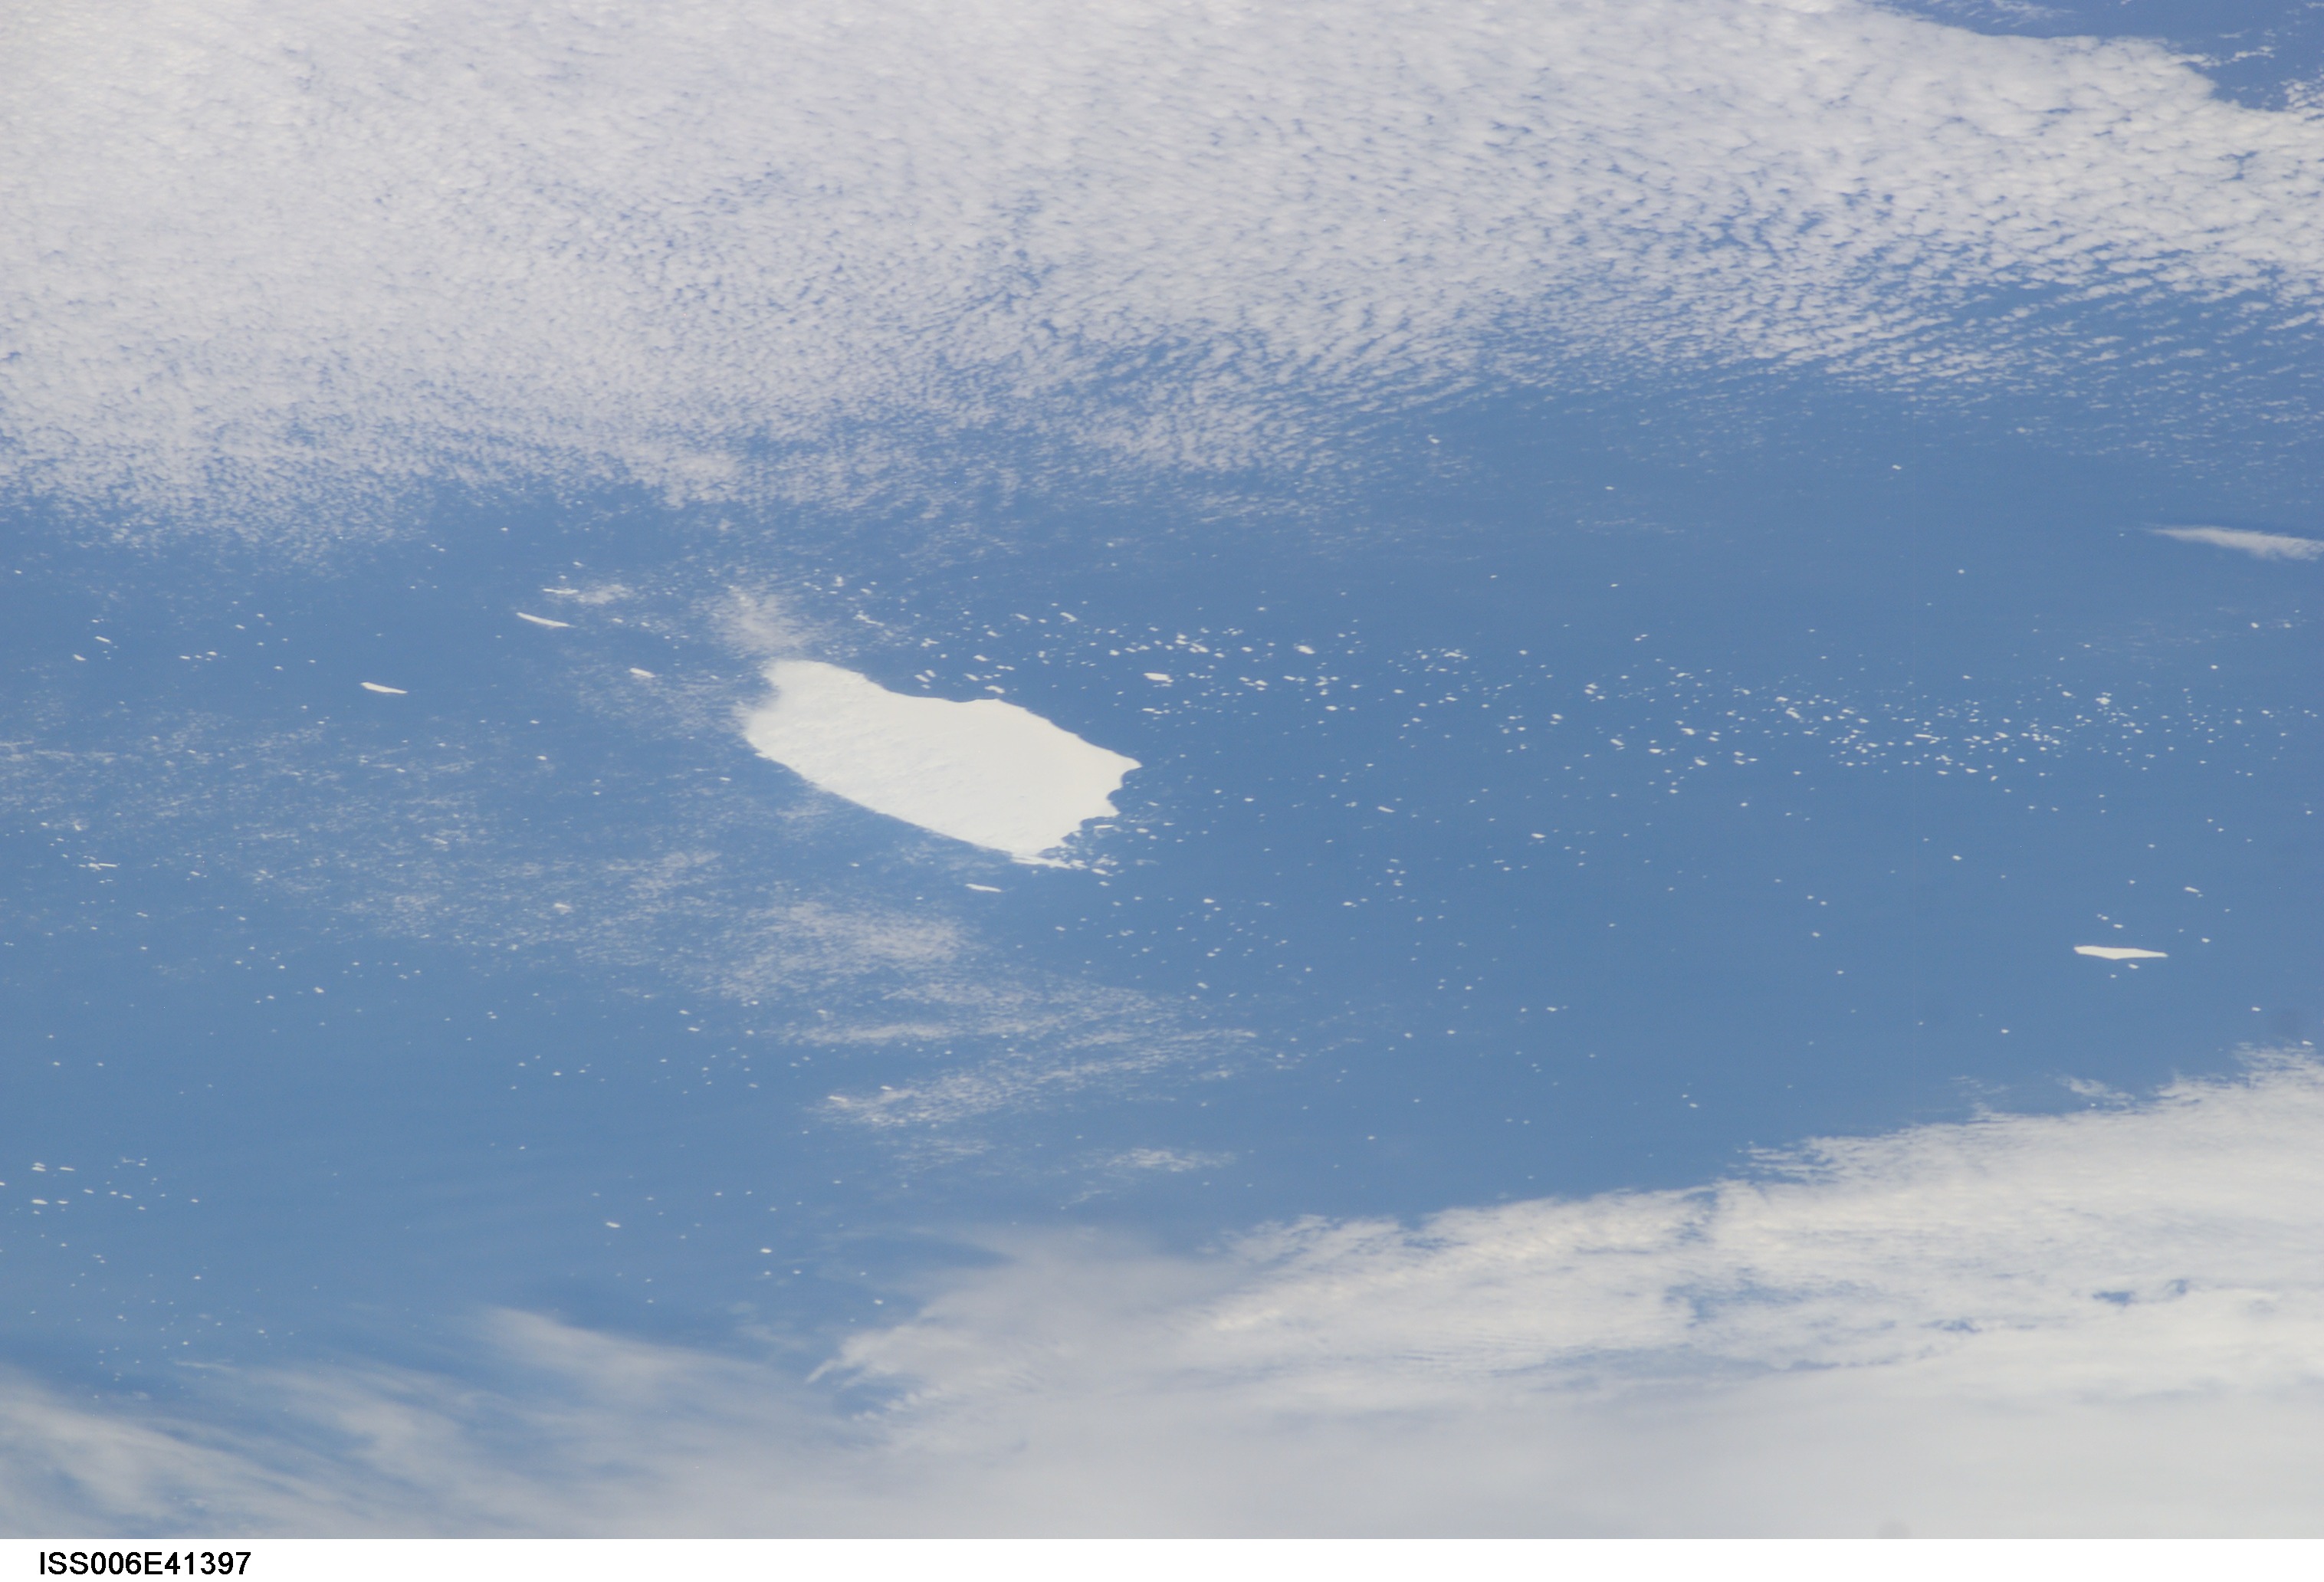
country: ATLANTIC OCEAN
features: ICEBERG
